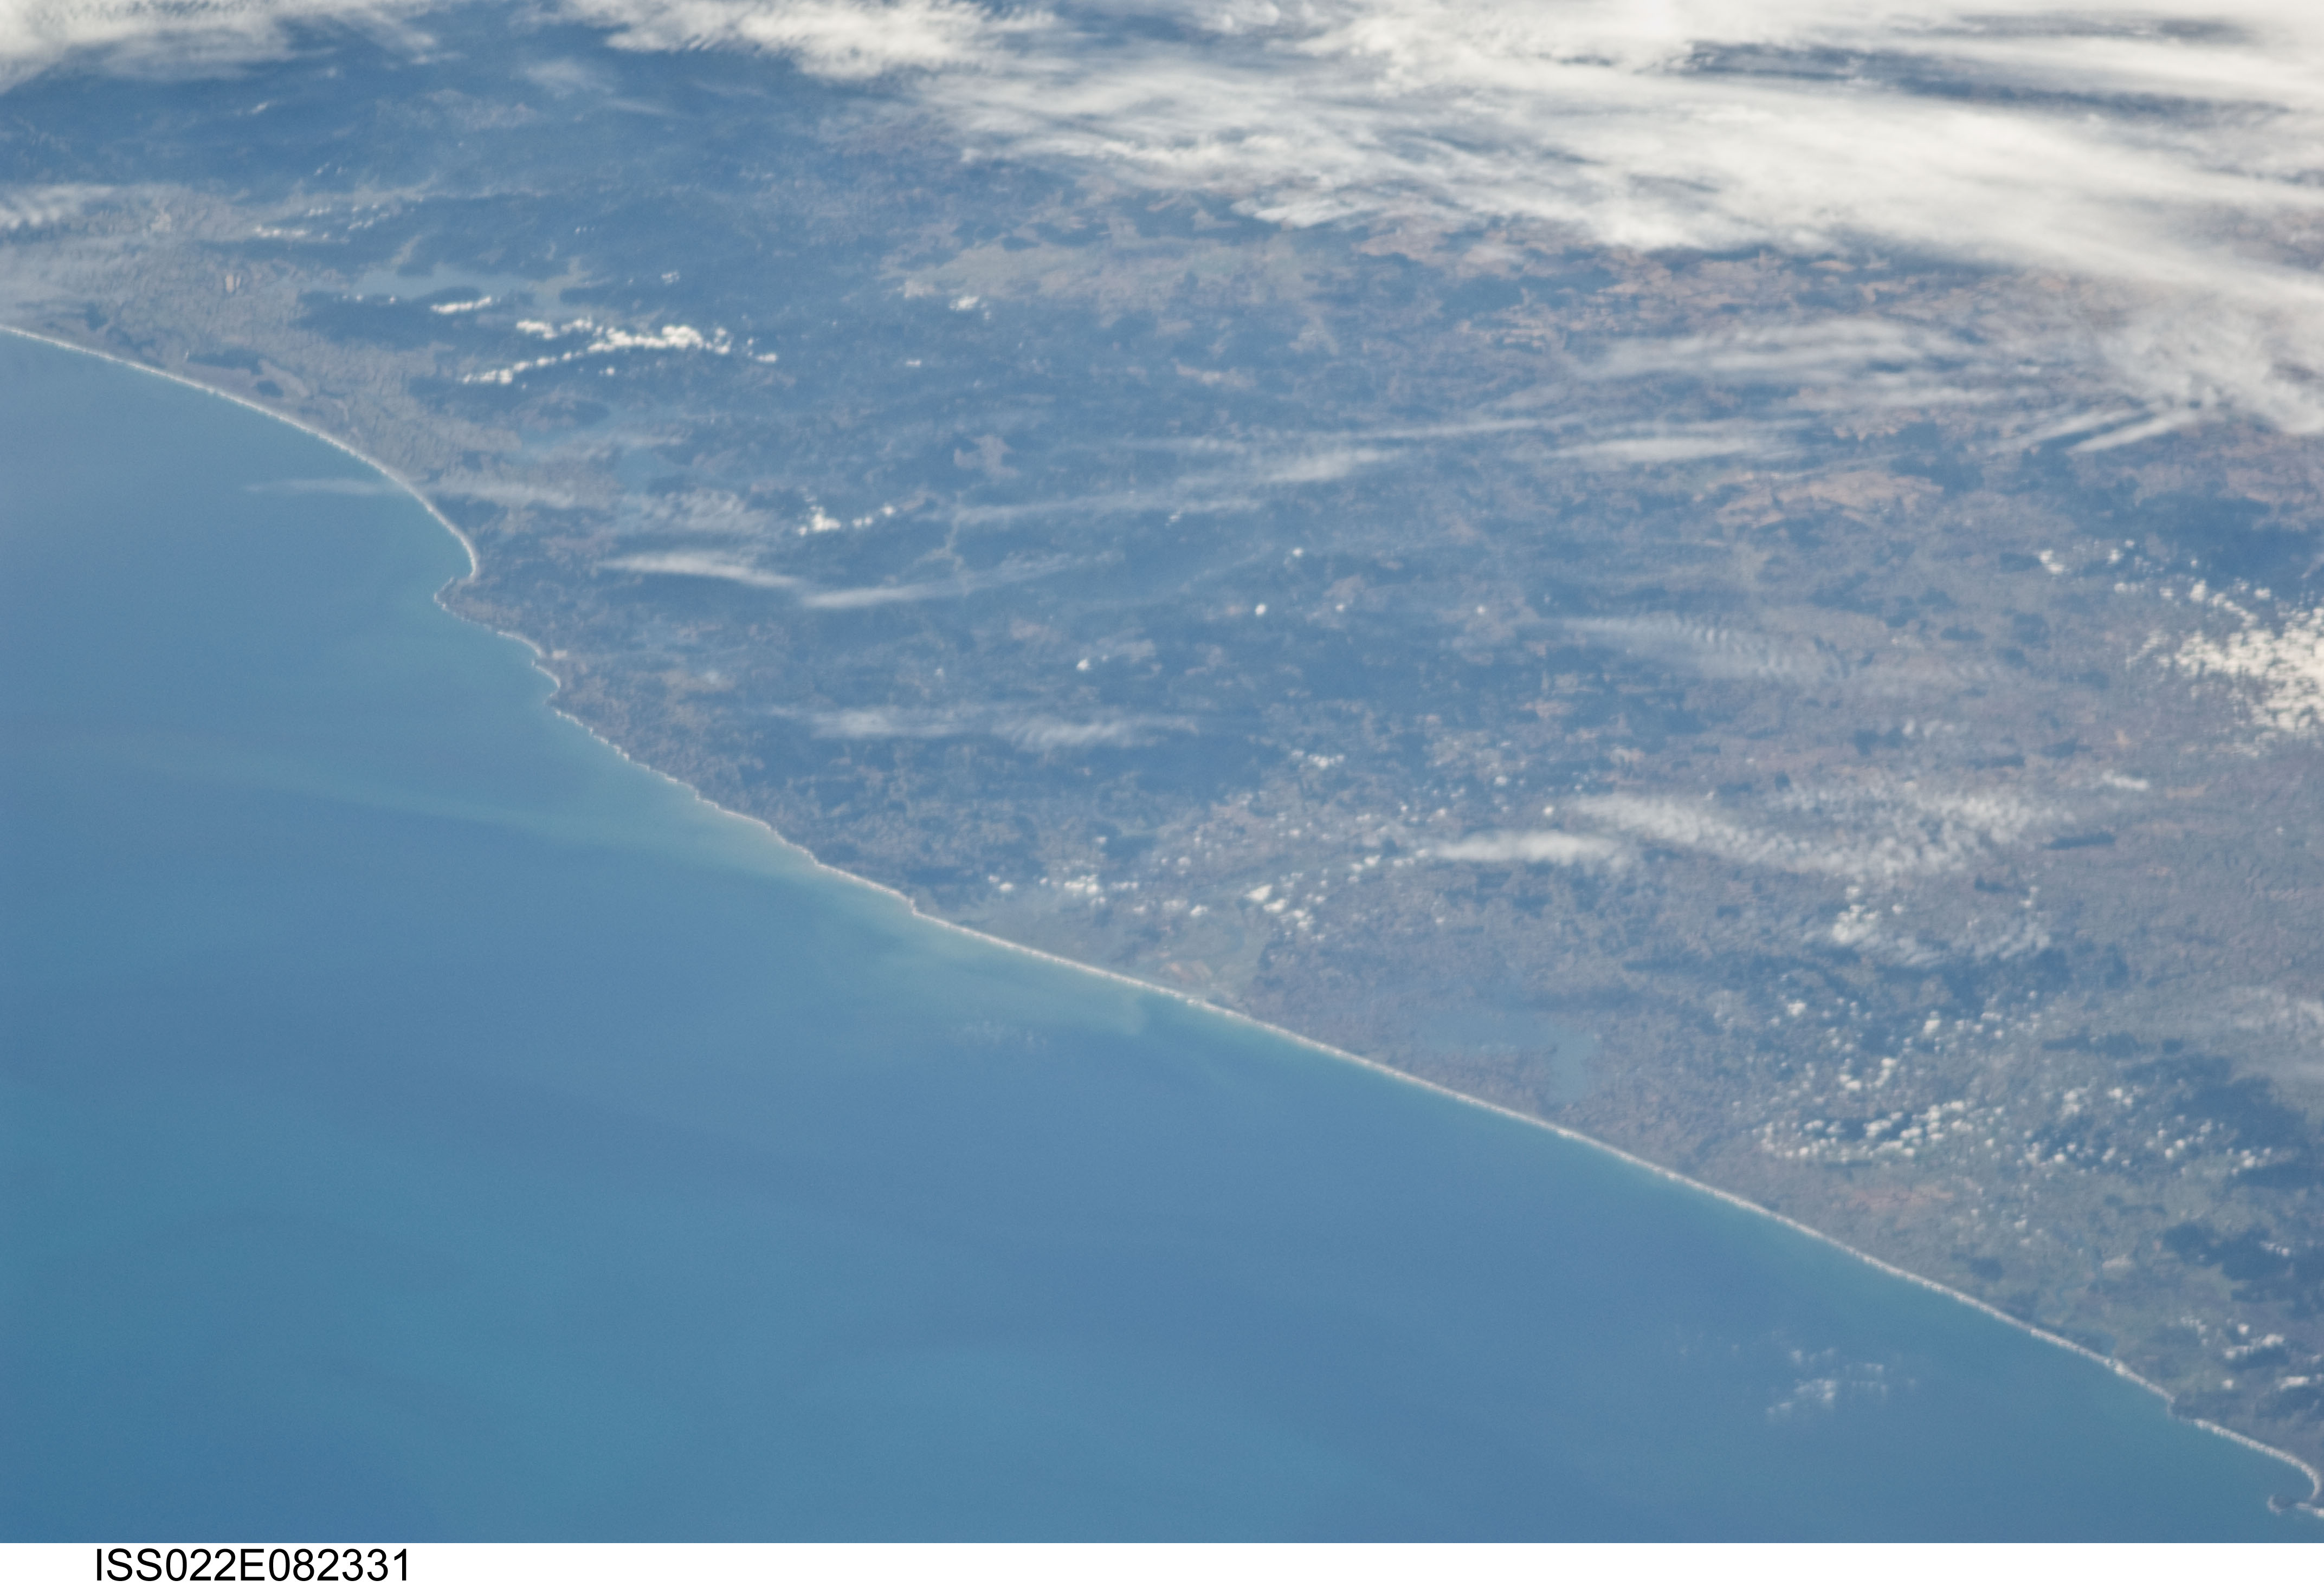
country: CHILE
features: COAST, POINT NENA, LAKE BUDI, IMPERIAL RIVER
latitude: -38.6
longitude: -73.3
